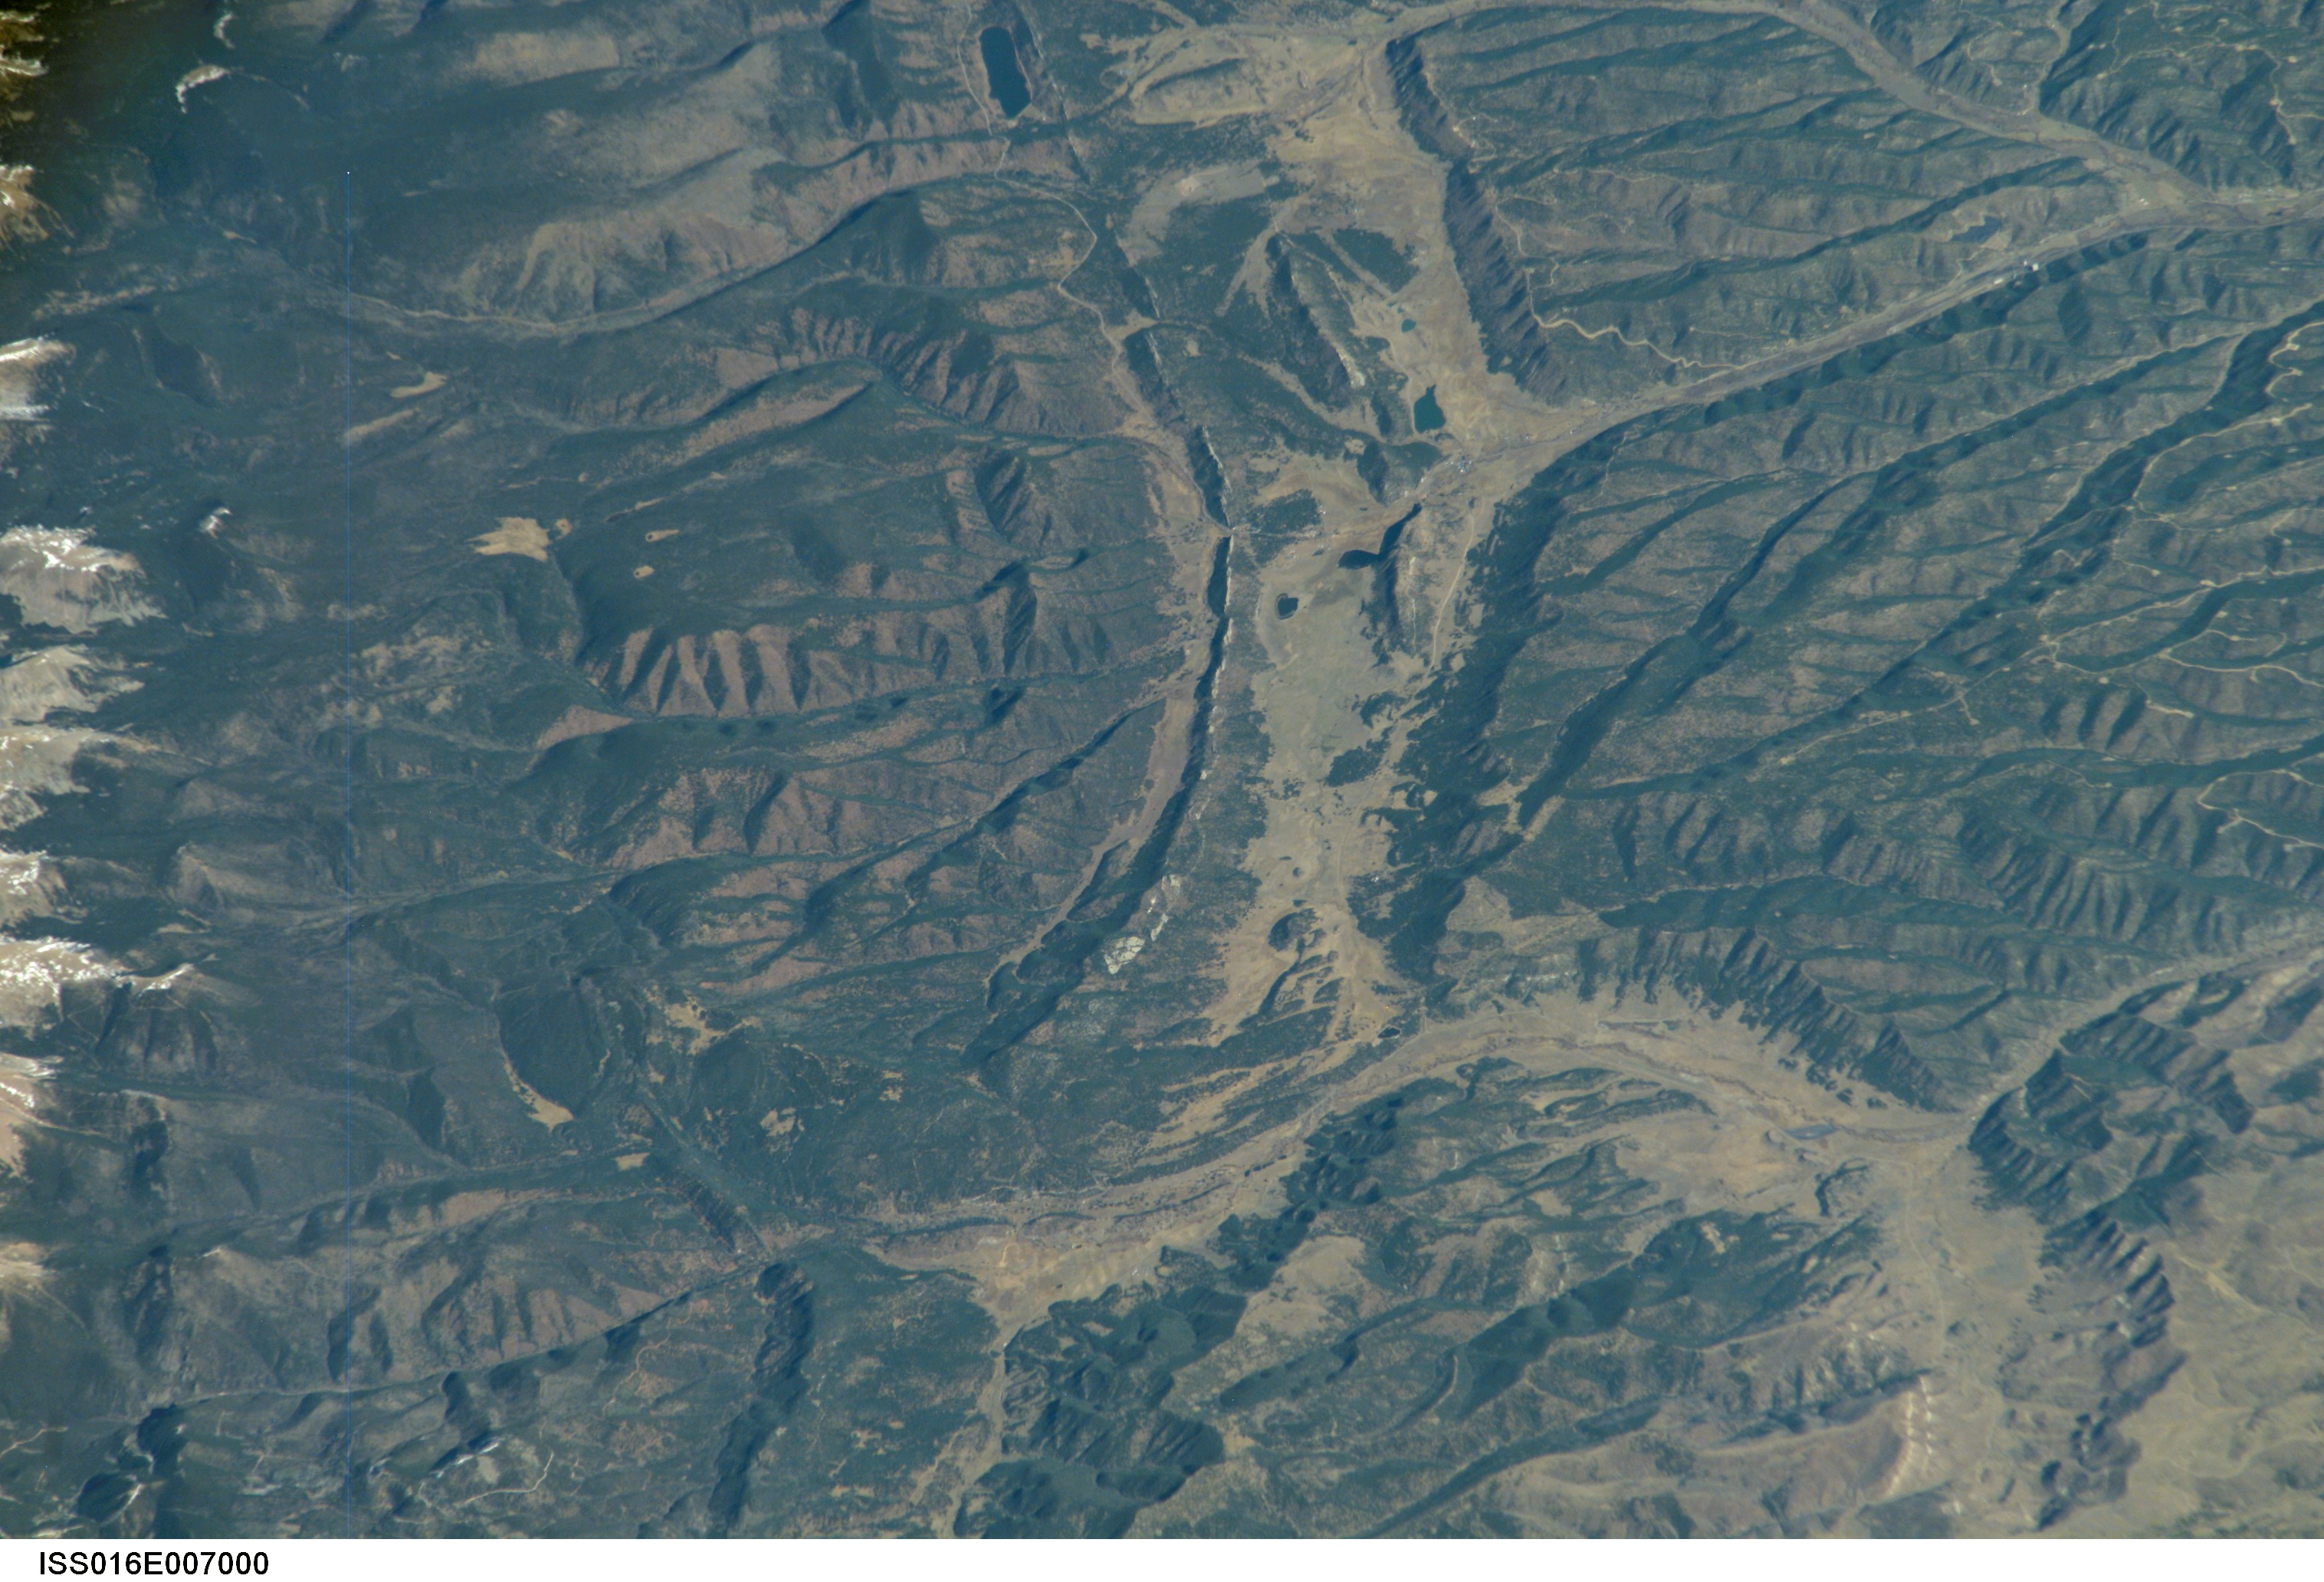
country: USA-COLORADO
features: MONUMENT L., PURGATOIRE R., FOR.
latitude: 37.2
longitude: -105.1
